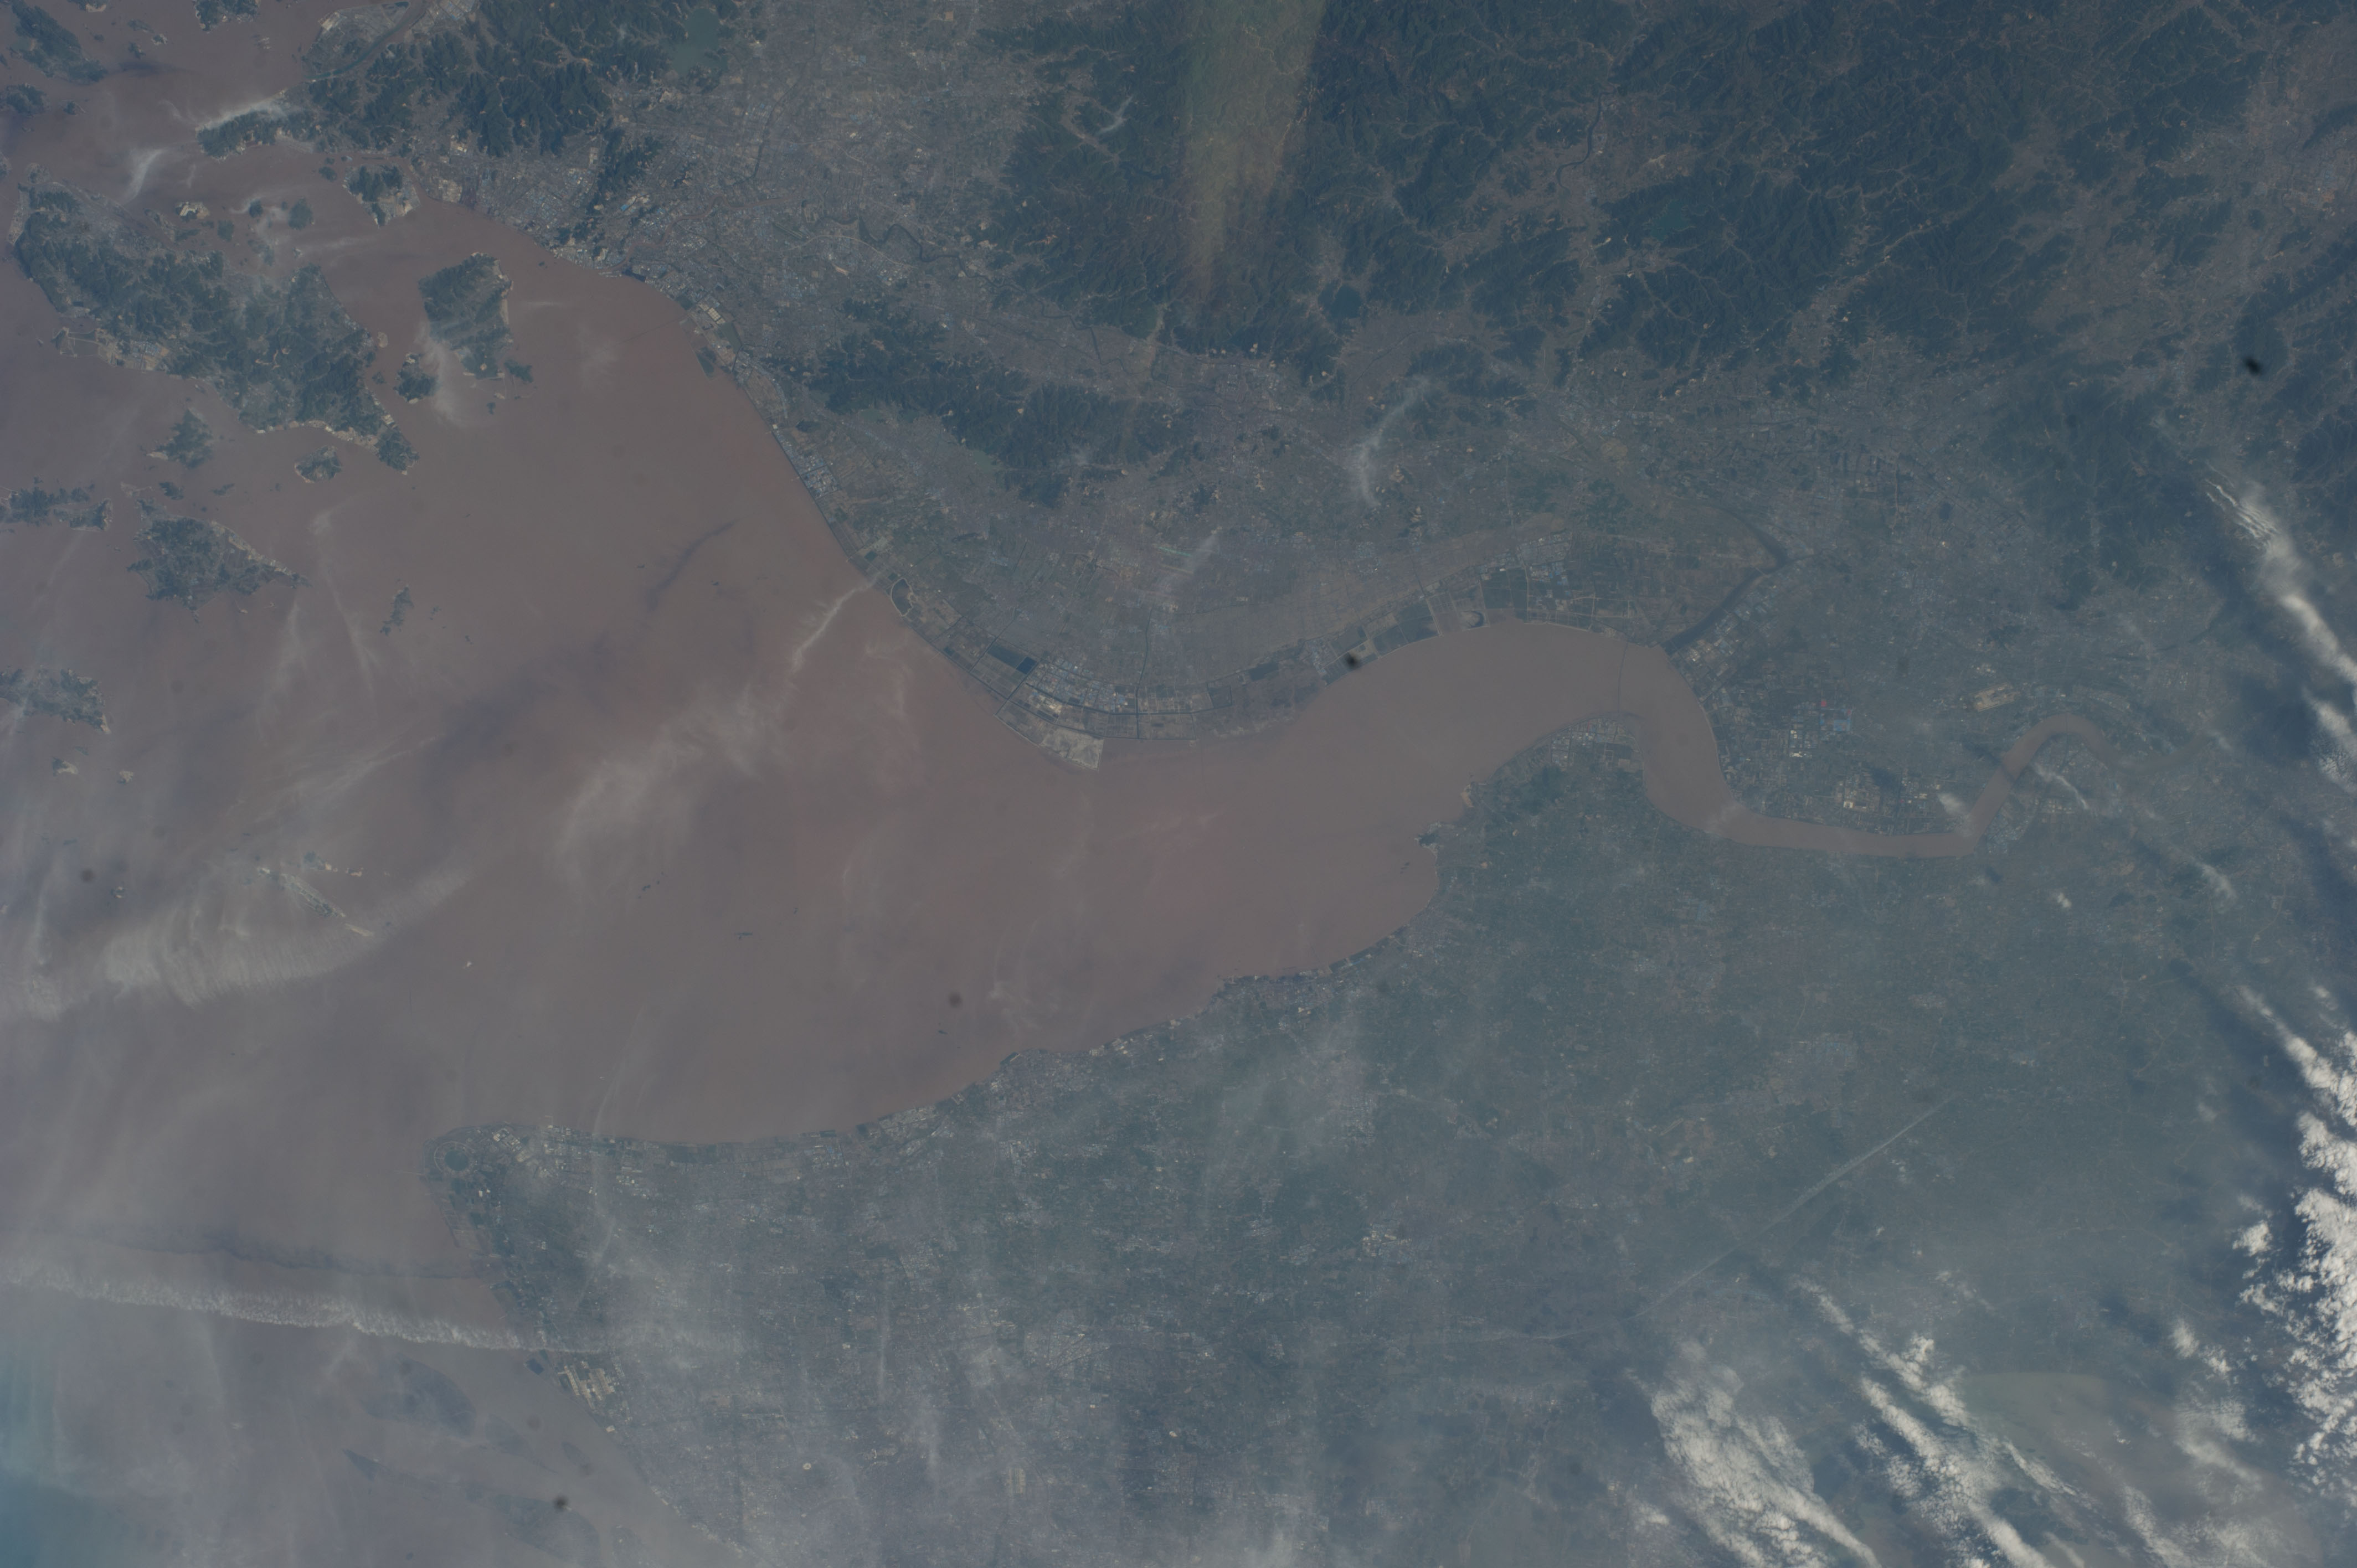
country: CHINA
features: CY.
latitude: 30.5
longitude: 121.0
